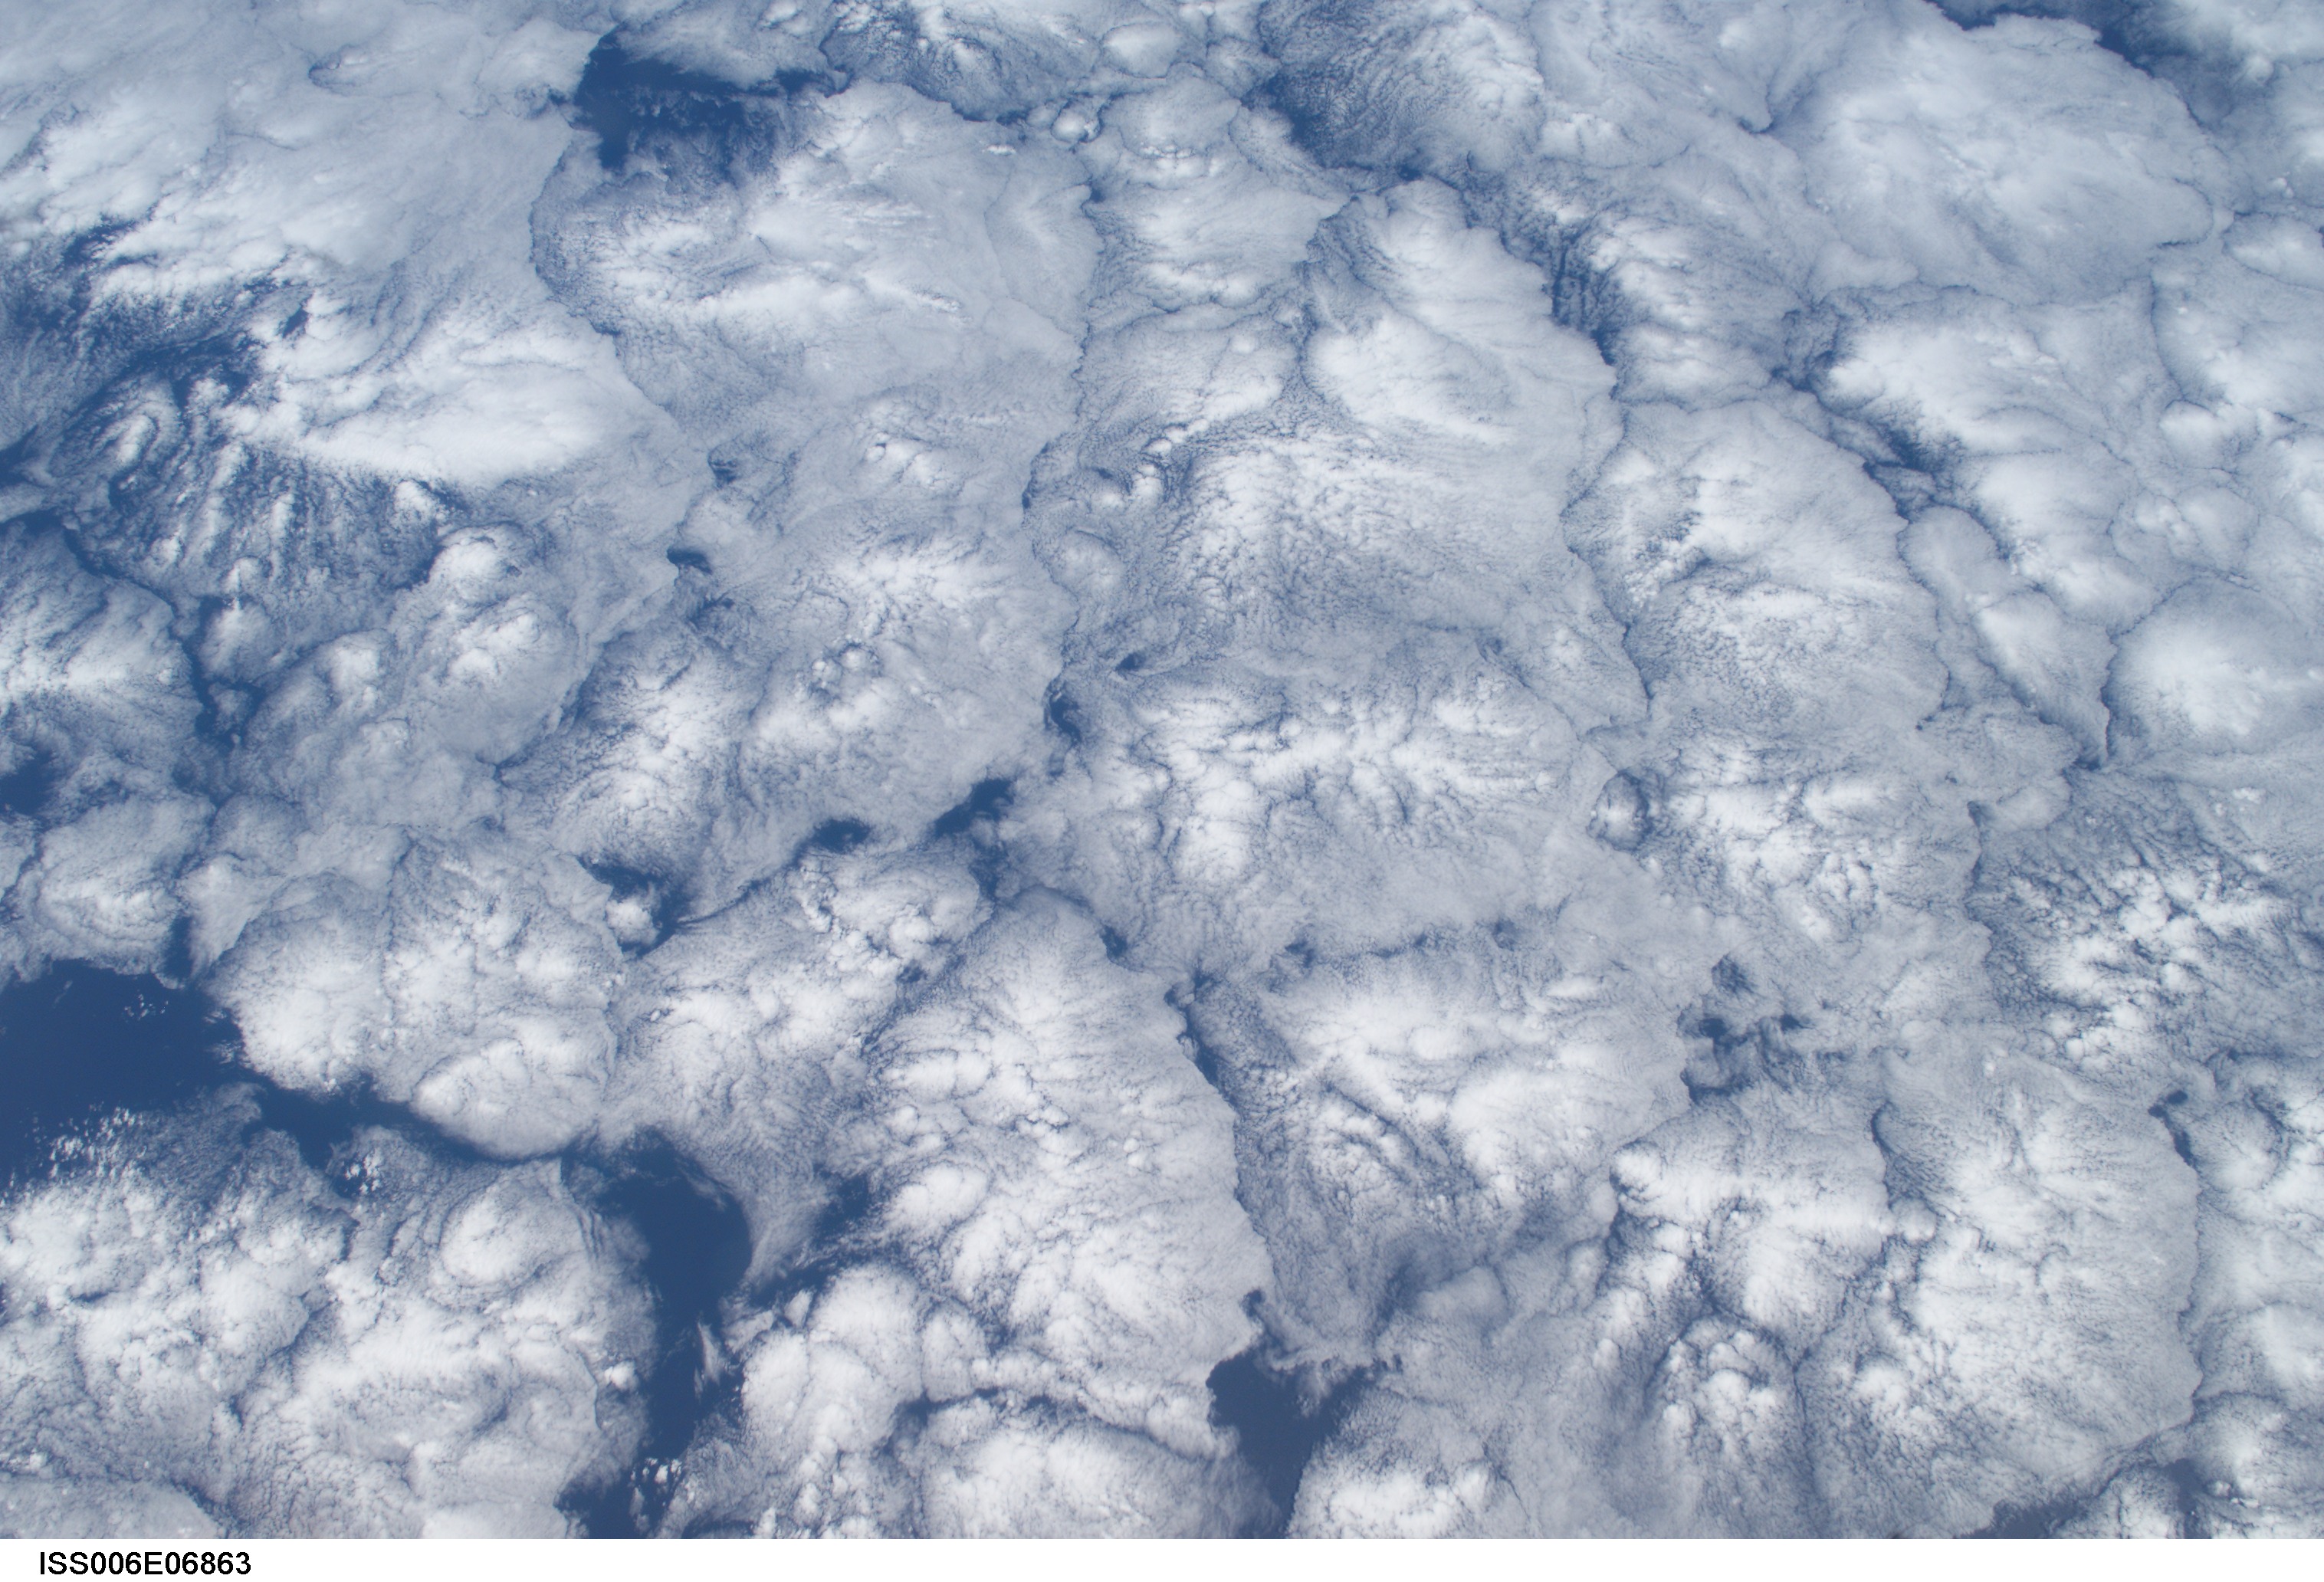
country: PACIFIC OCEAN
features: LOW CLOUDS COMPLEX
